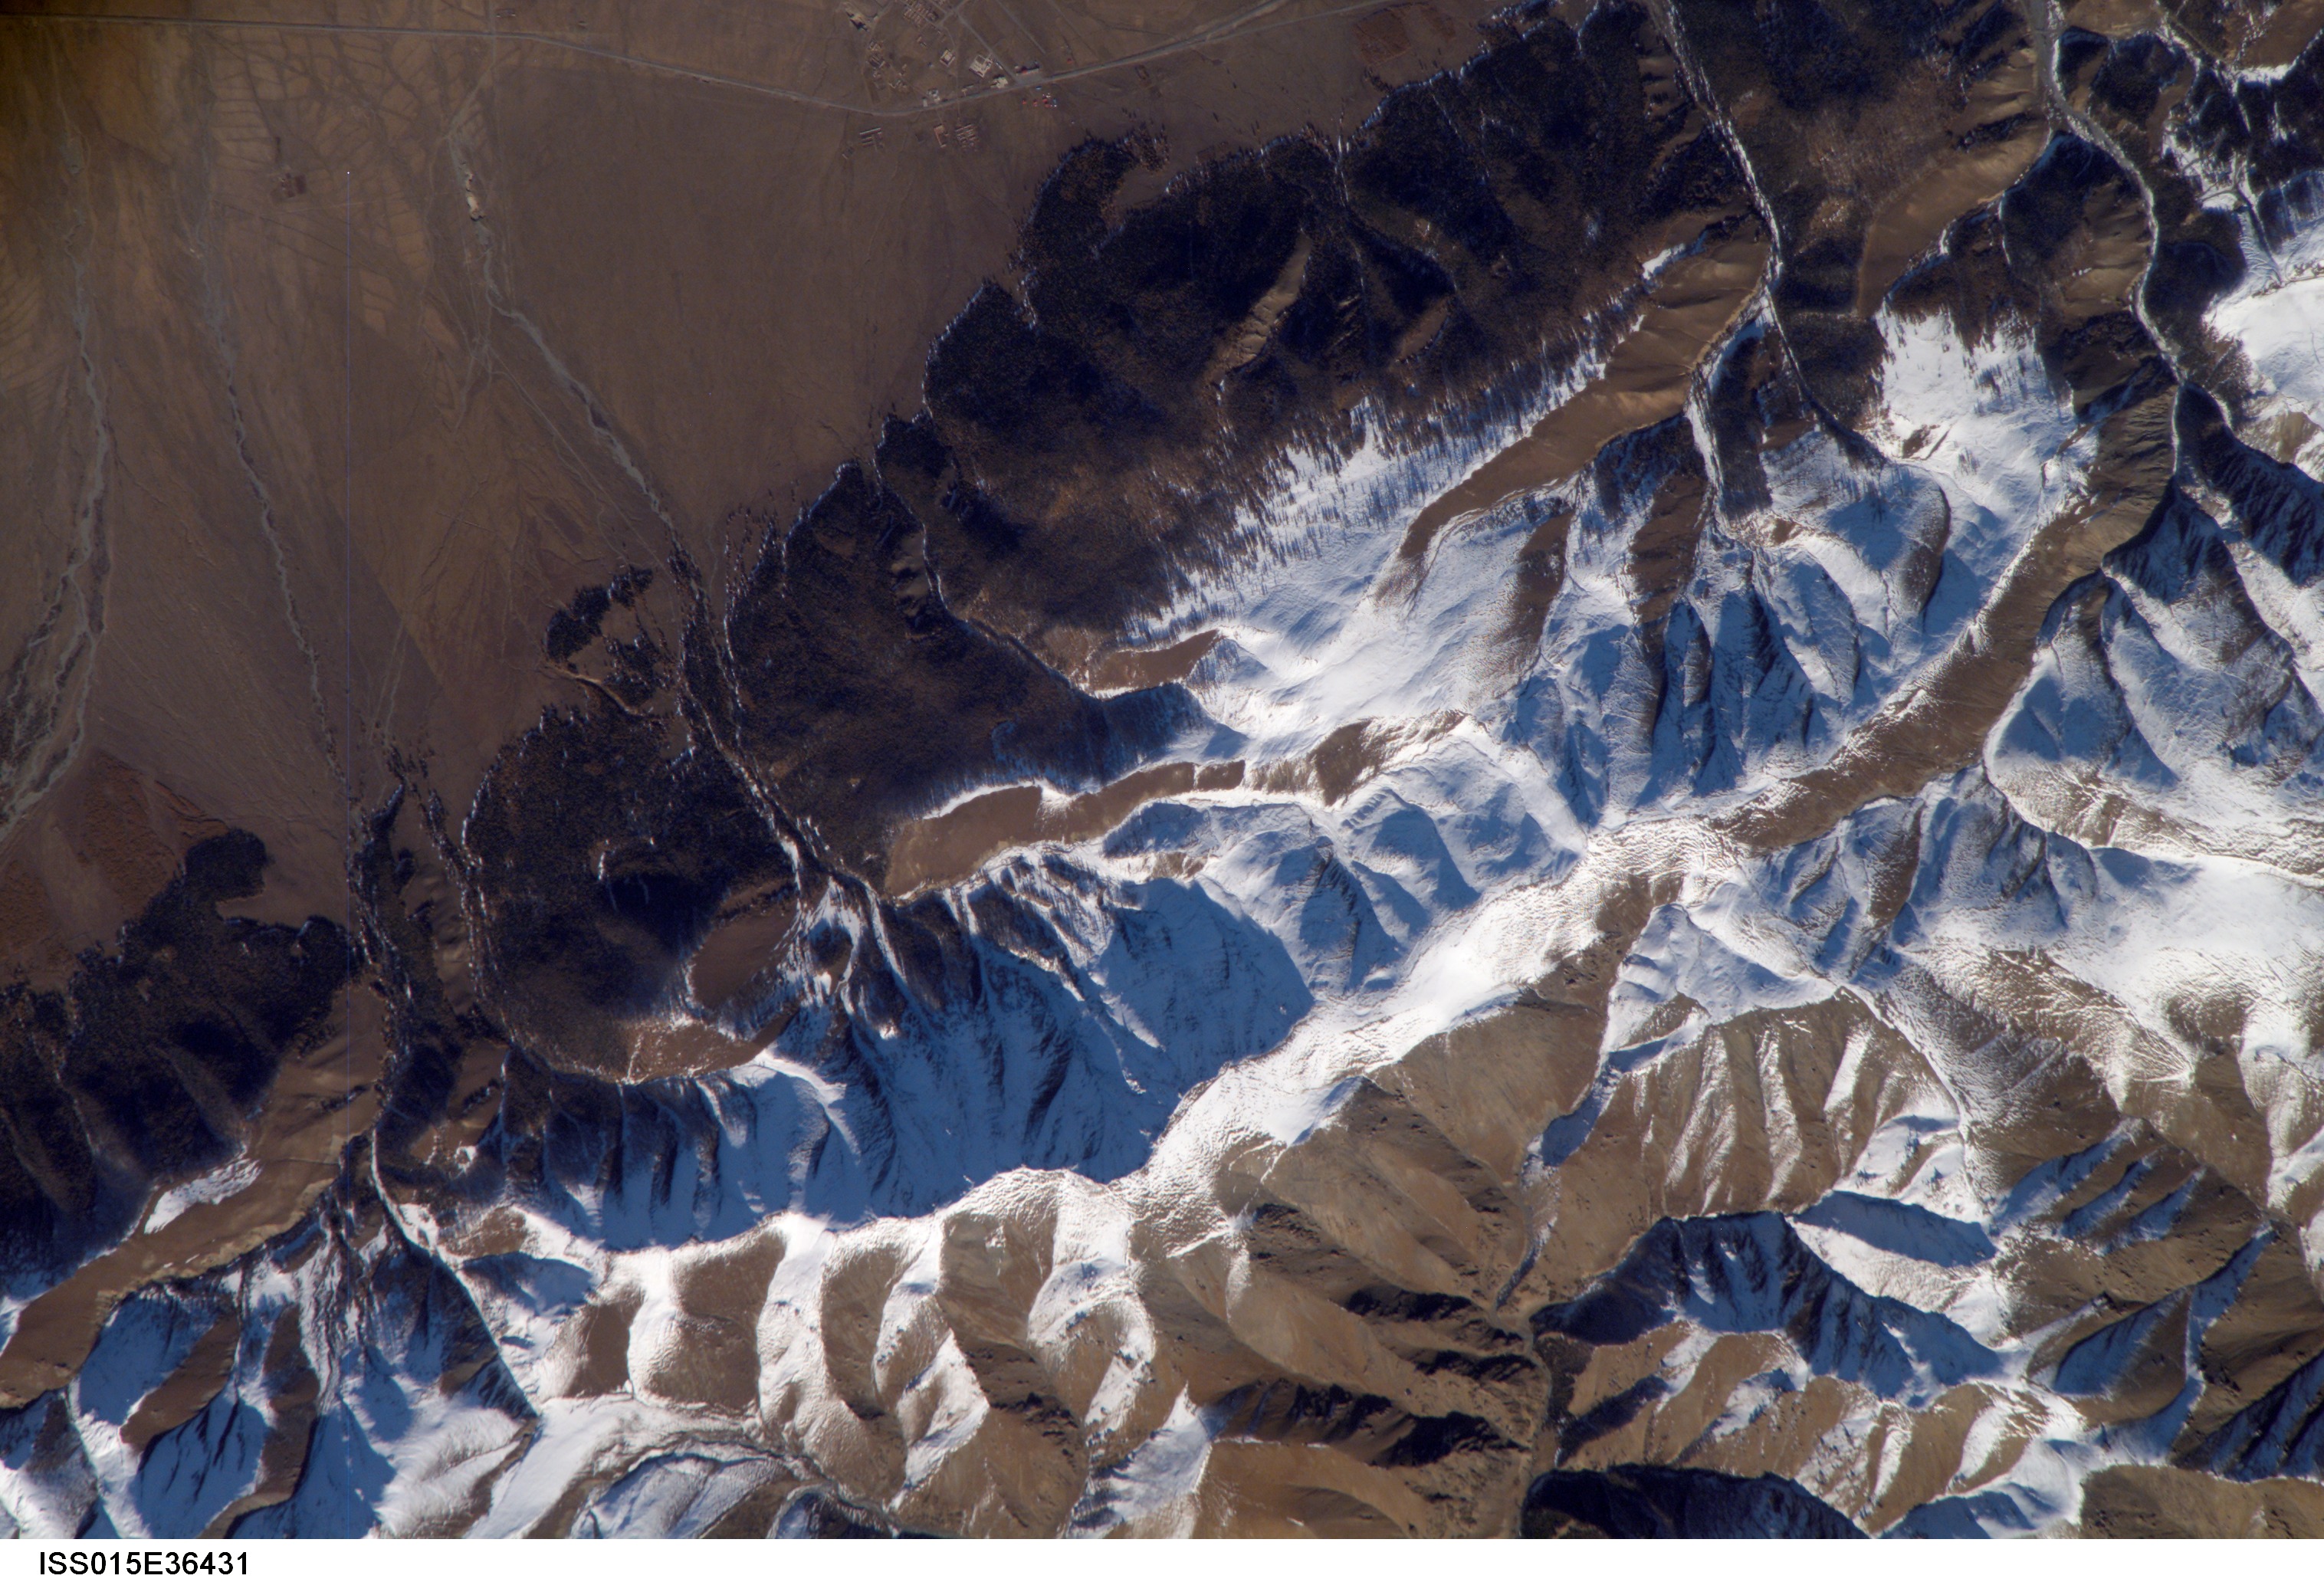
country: CHINA
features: MTS. NW OF NANCHANKOU, SNOW
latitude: 43.3
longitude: 93.6
